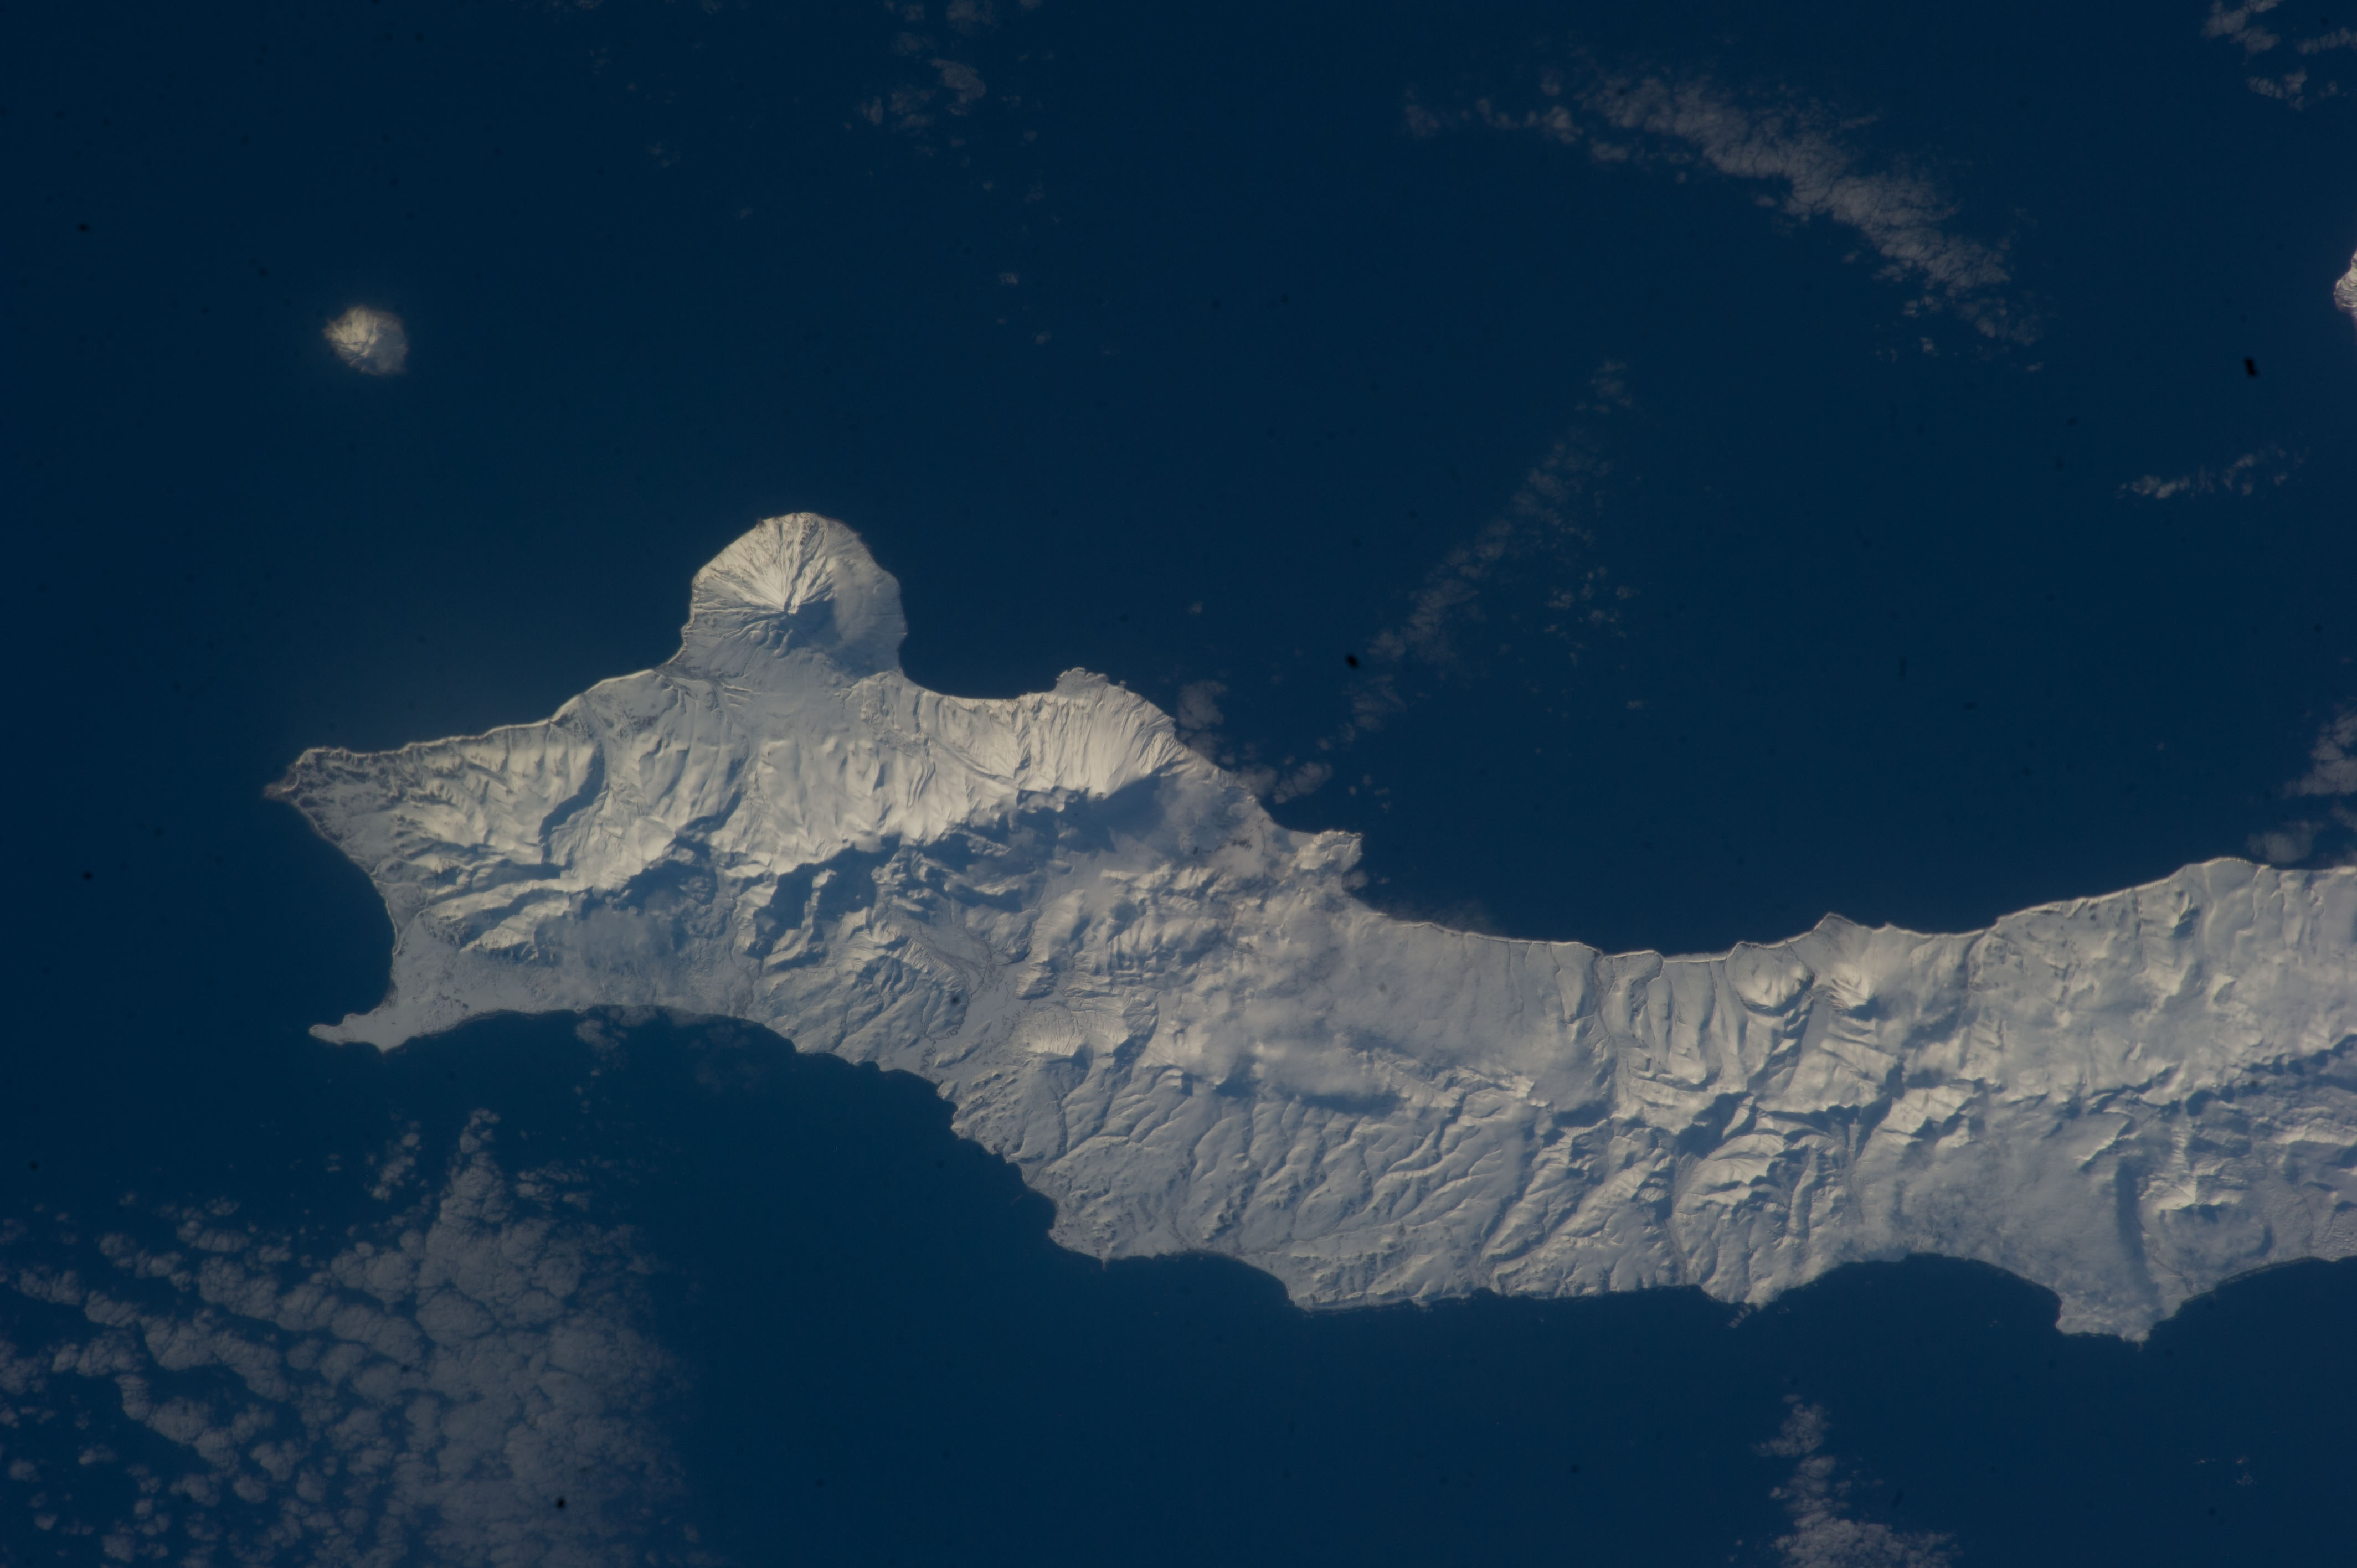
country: RUSSIAN_FEDERATION
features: PARAMUSHIR ISLAND, CHIKURACHKI VOLCANO, FUSSA VOLCANO, LUZHIN STRAIT, ANTSIFEROV ISLAND, PACIFIC OCEAN
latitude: 50.3
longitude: 155.5
